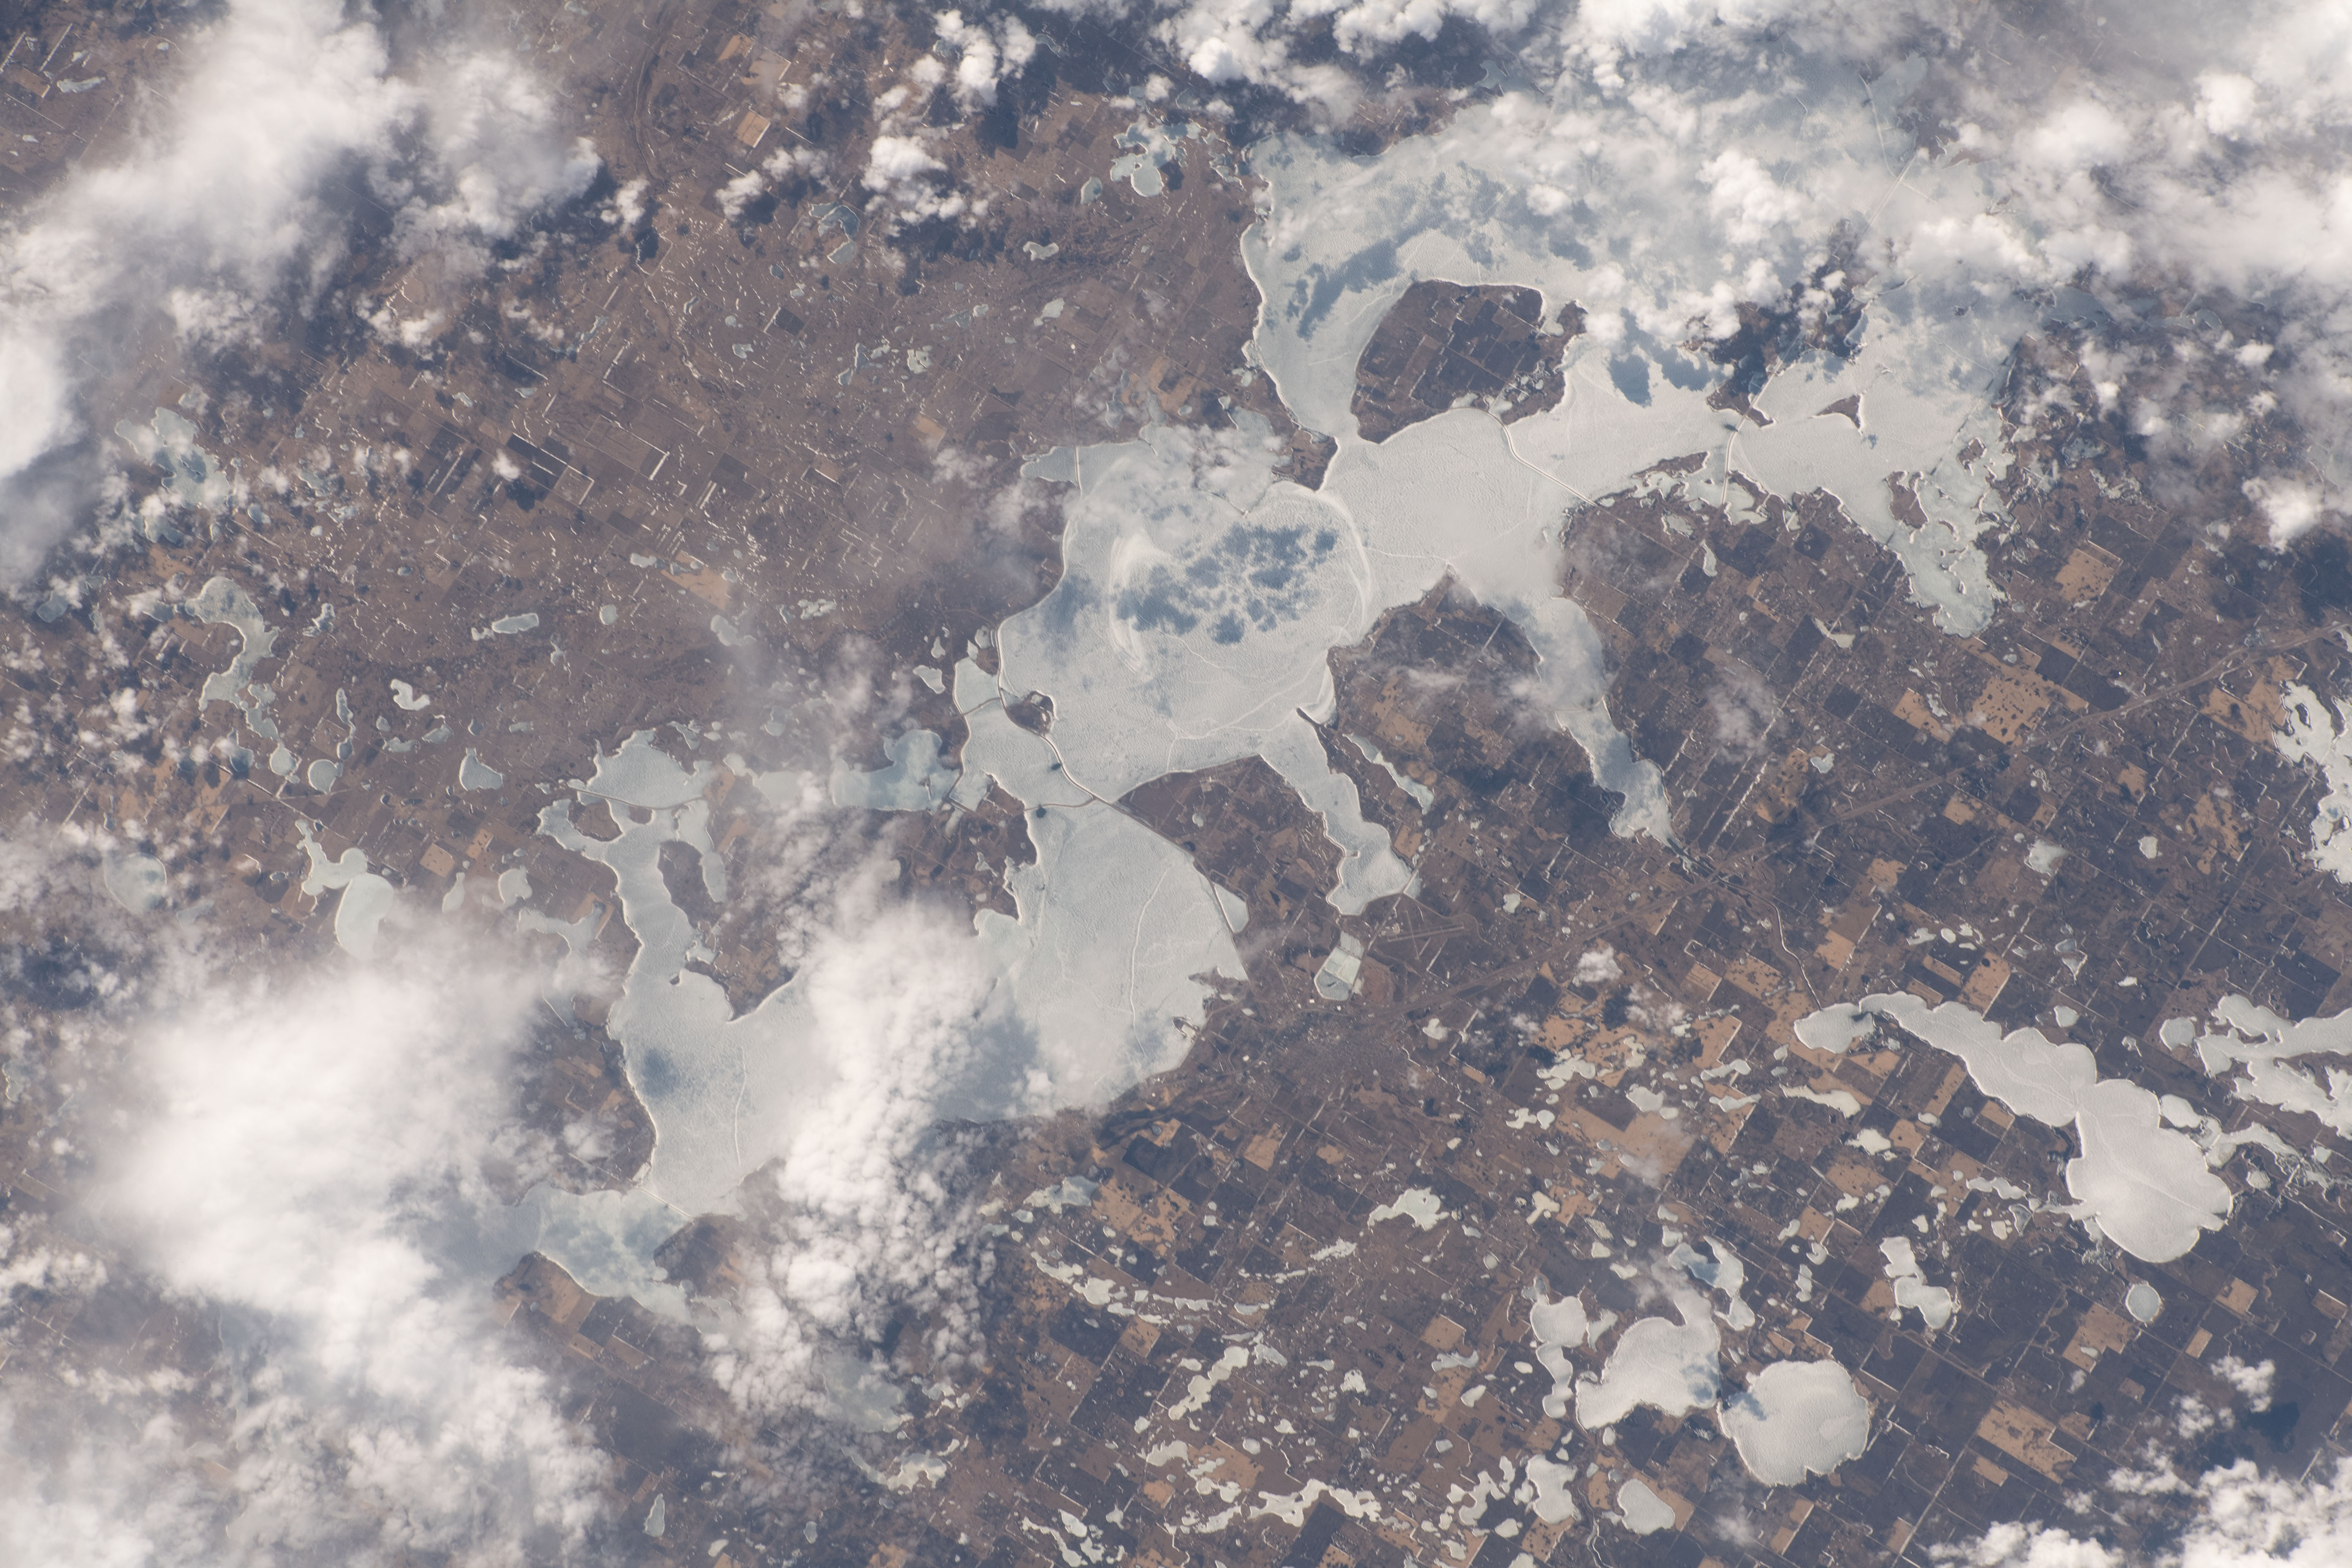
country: USA-NORTH DAKOTA
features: SPIRIT LAKE RESERVATION, NORTH DAKOTA
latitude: 48.0
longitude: -98.9
